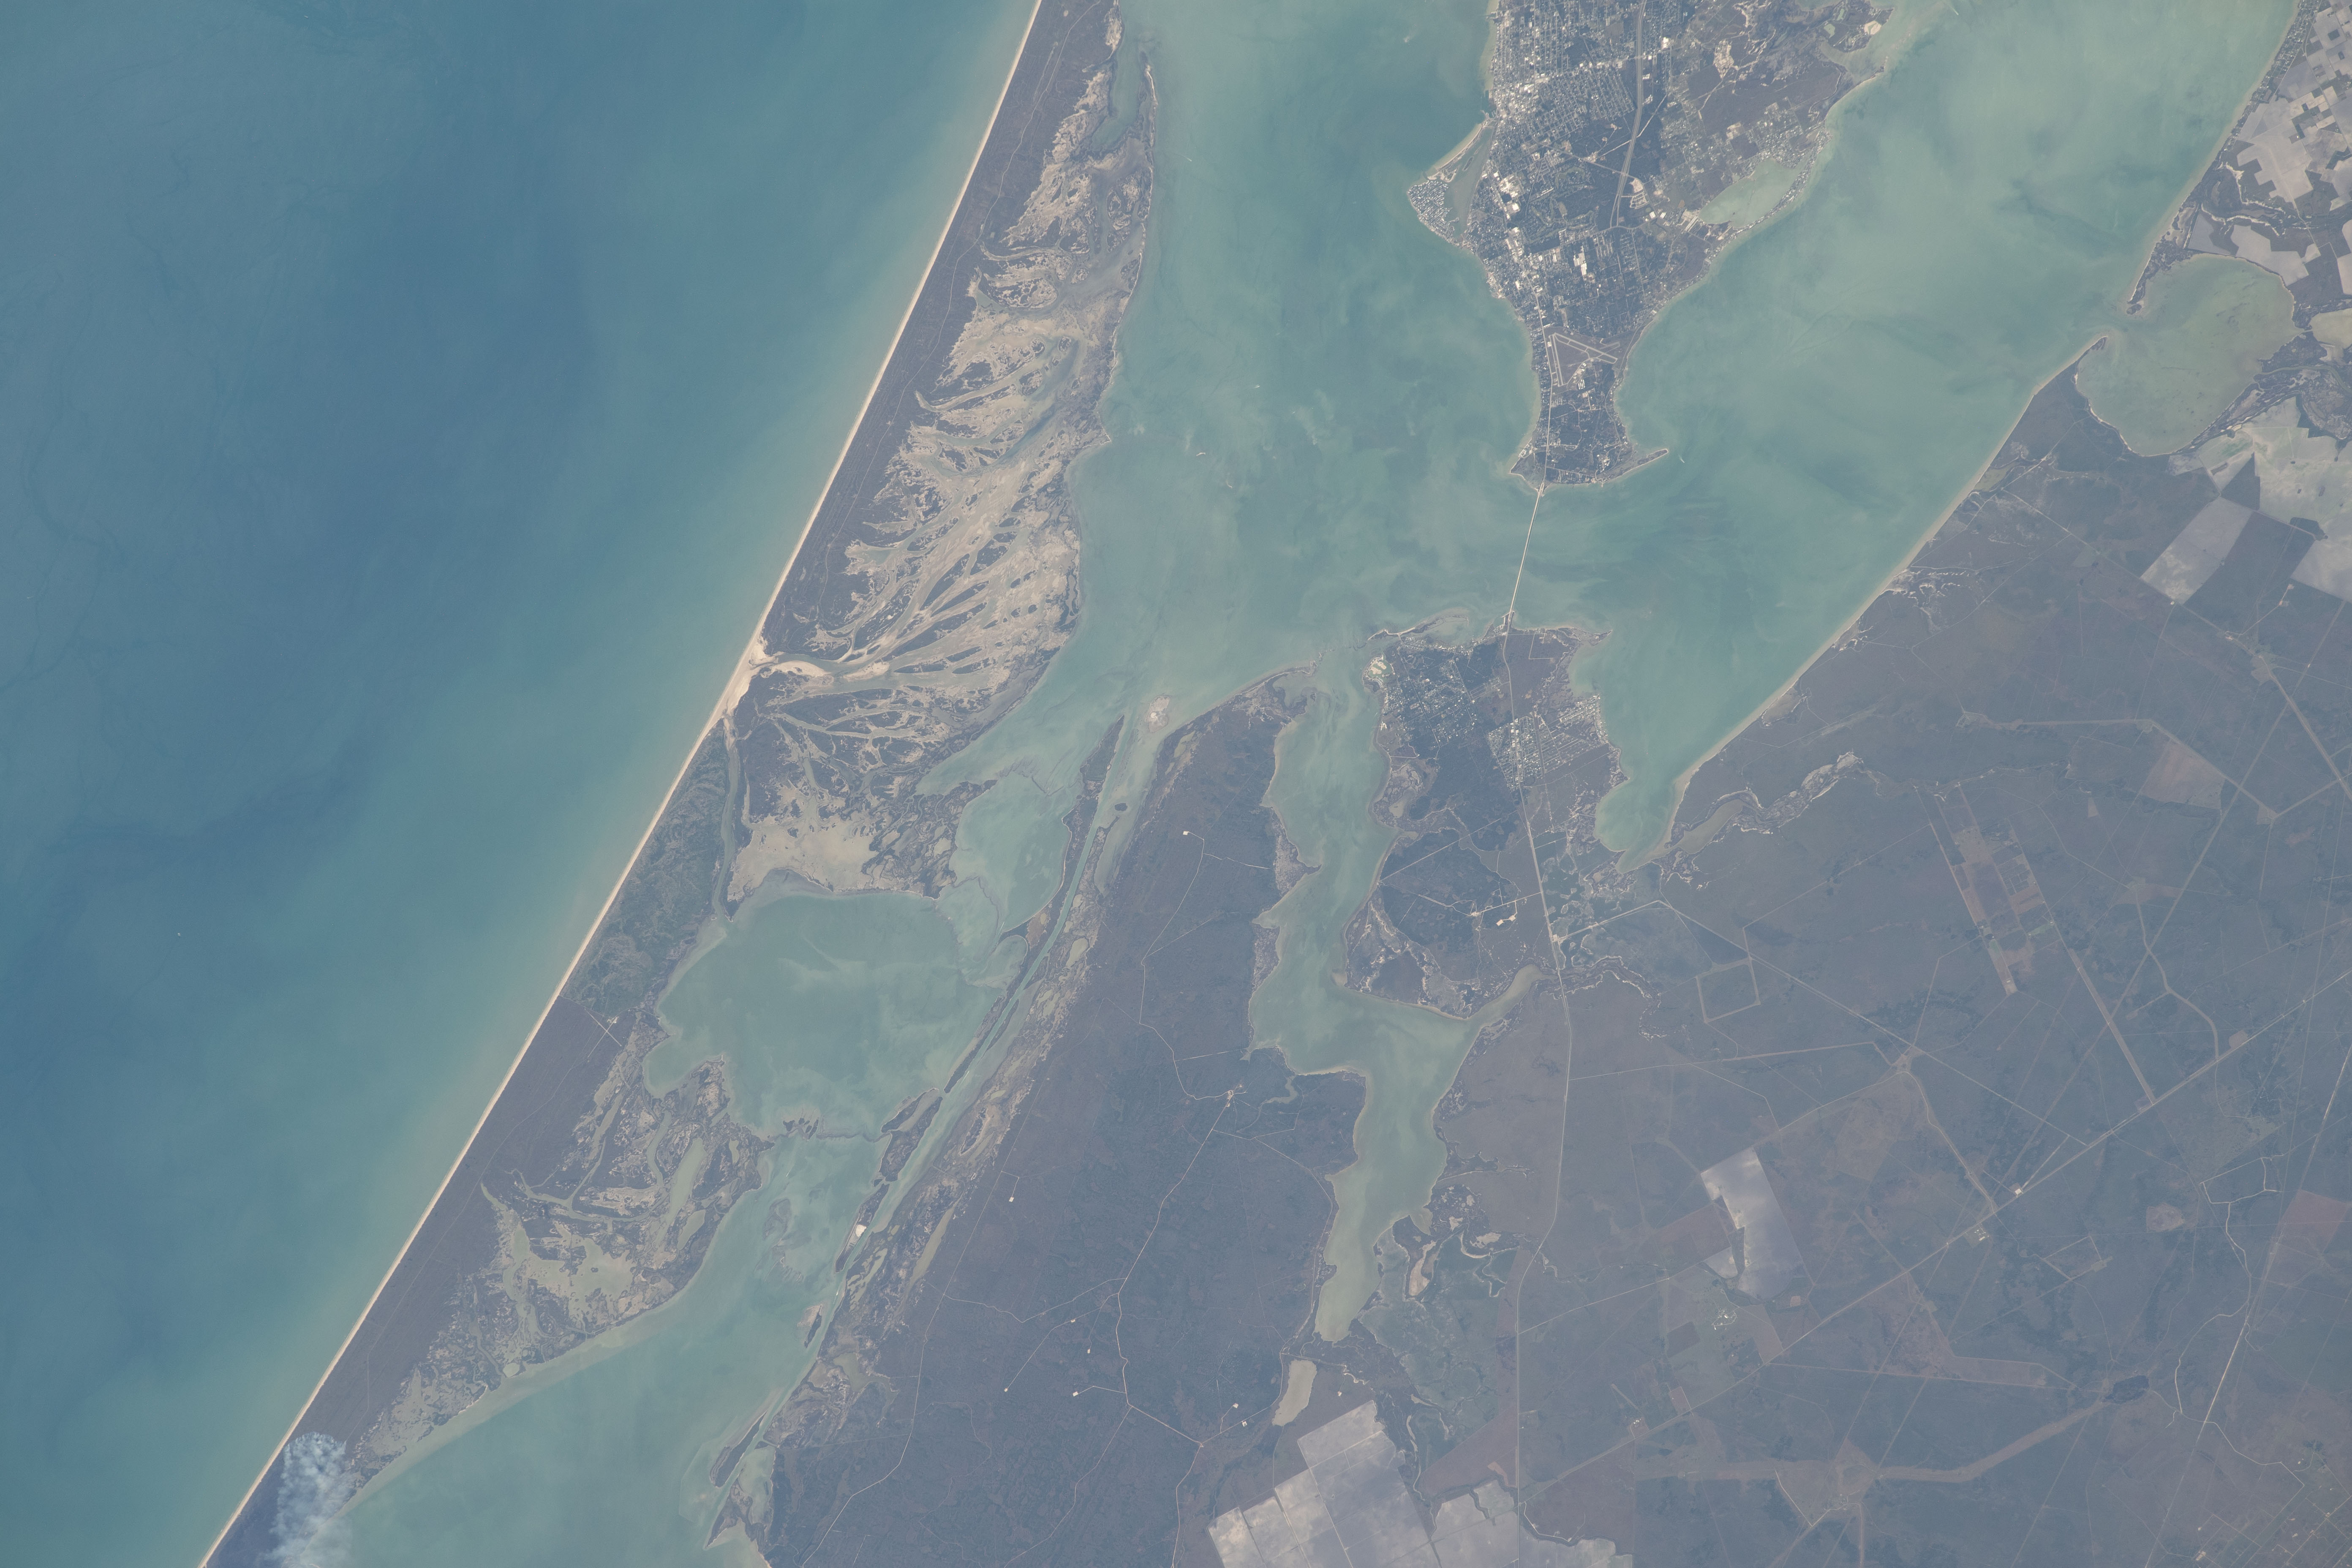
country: USA-TEXAS
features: ARANSAS NATIONAL WILDLIFE REFUGE, MATAGORDA ISLAND
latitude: 28.1
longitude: -97.0
